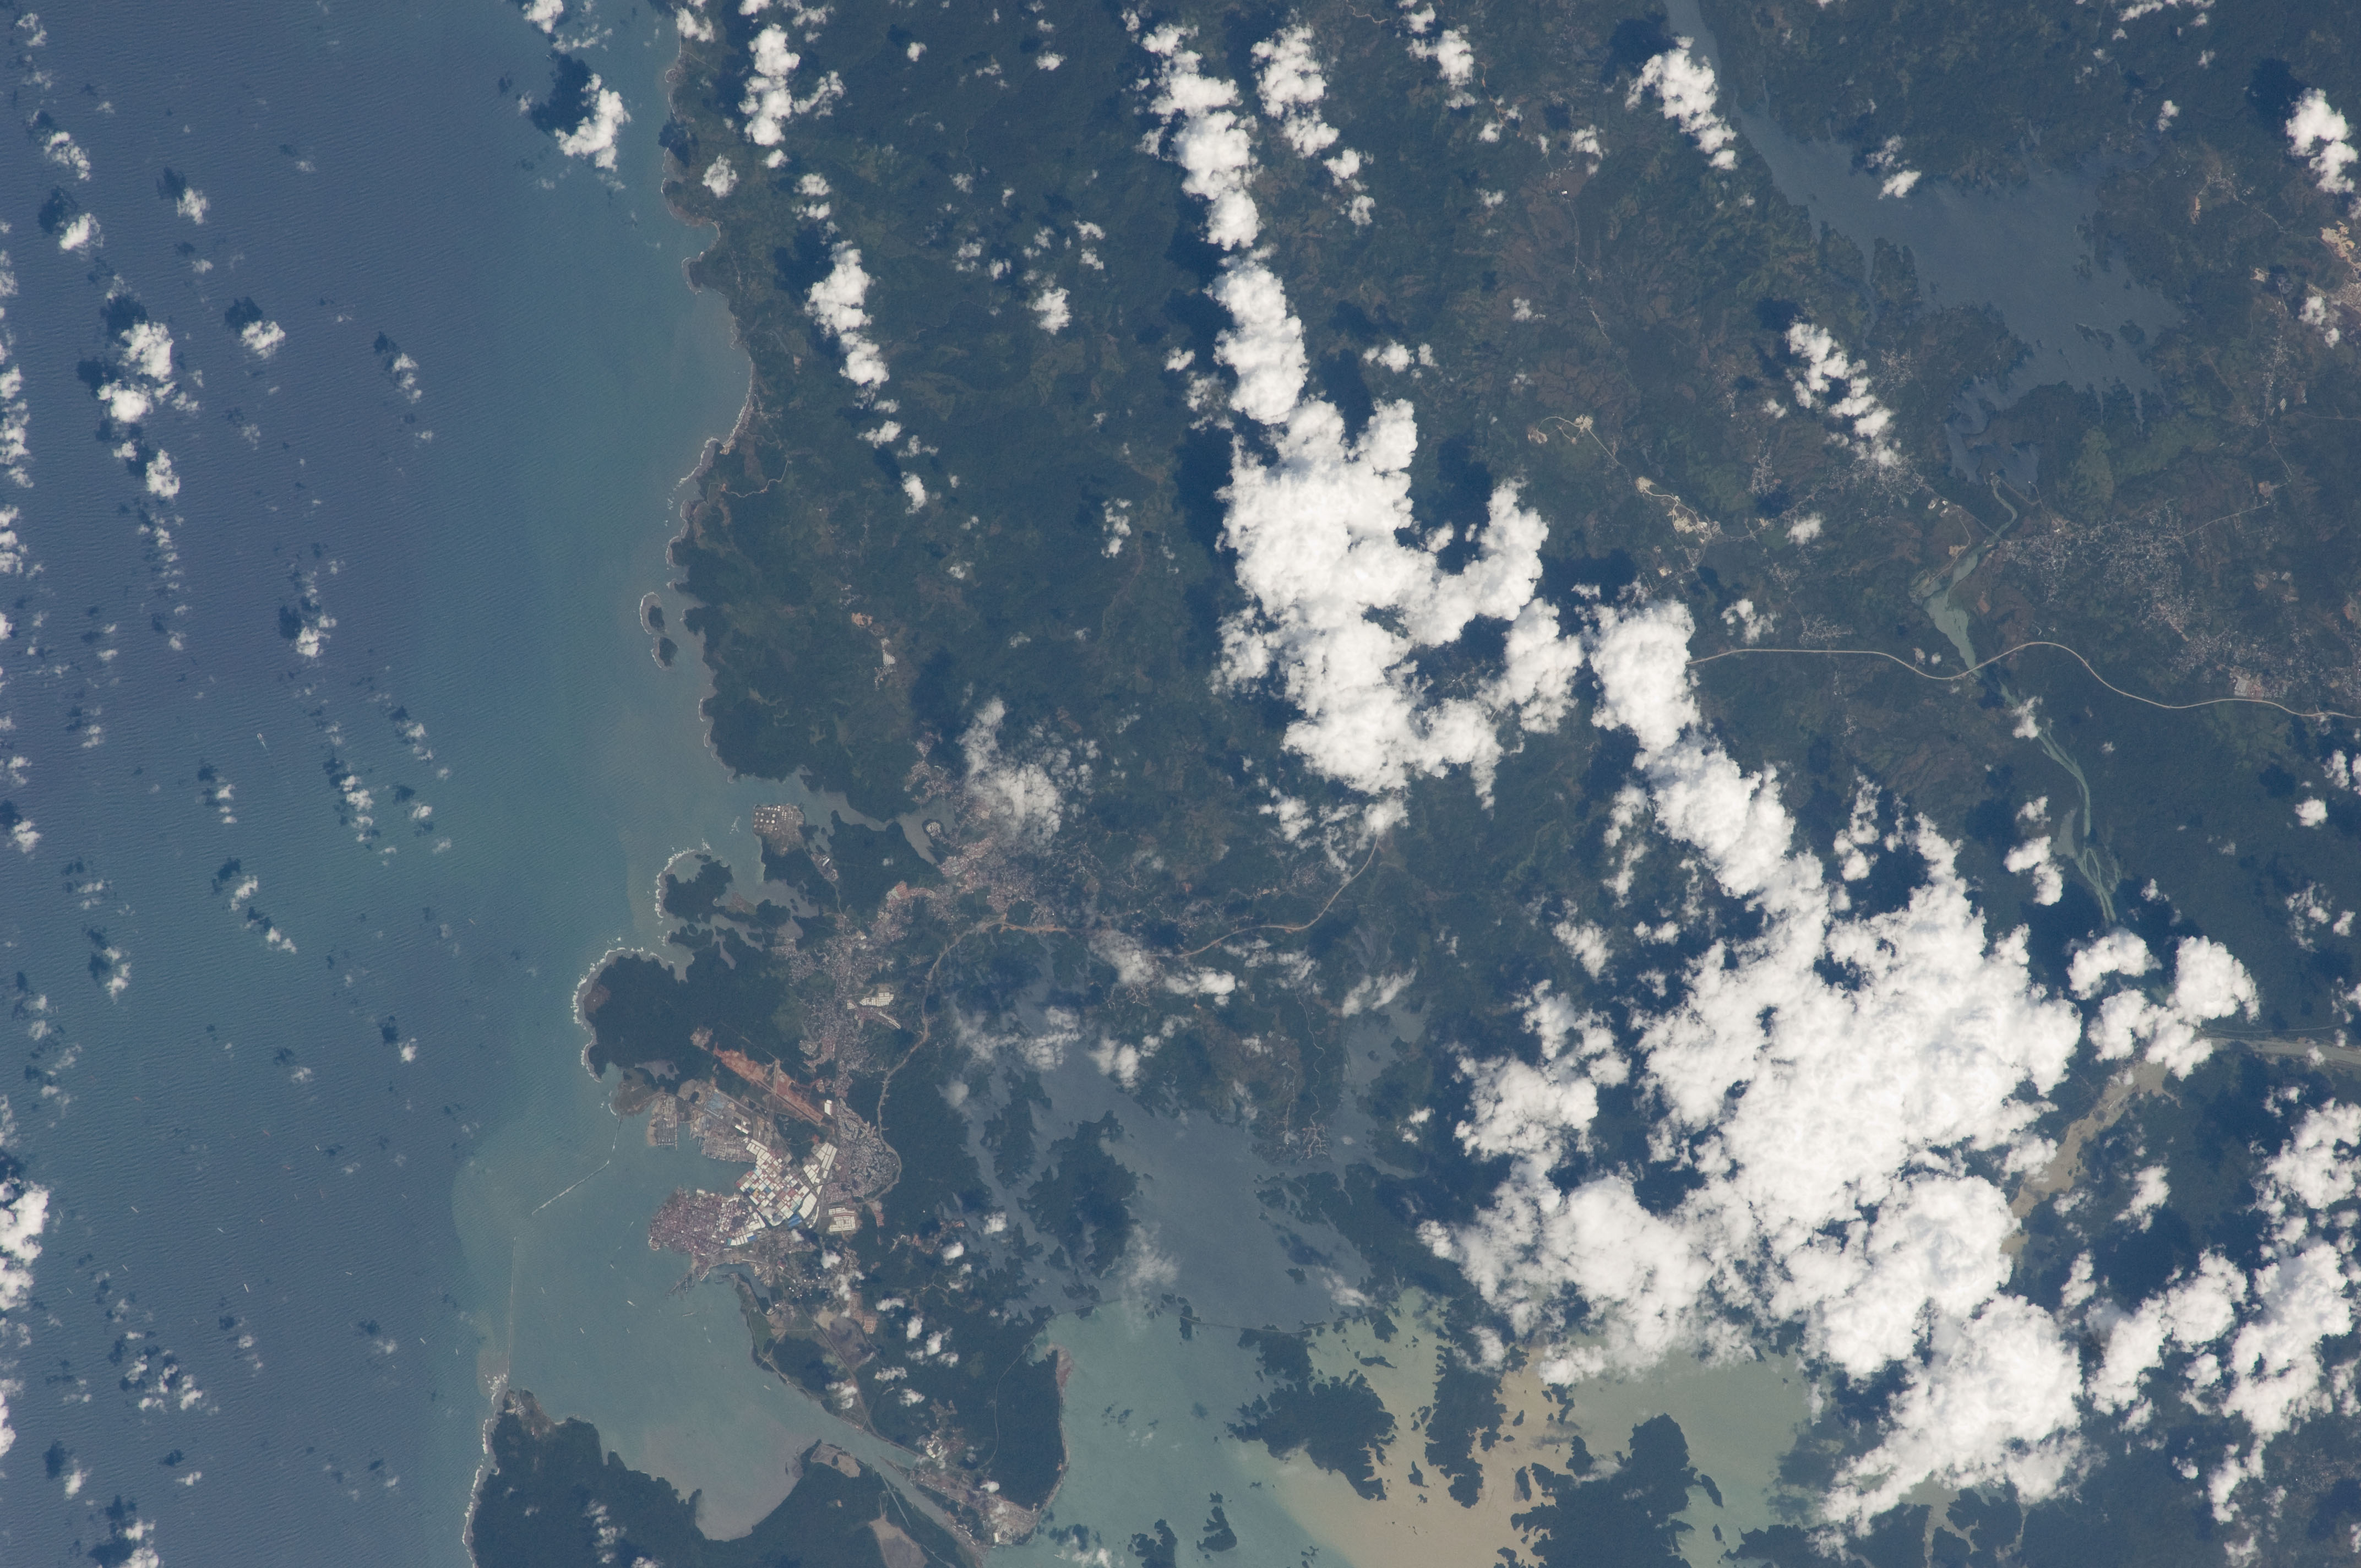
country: PANAMA
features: CARIBBEAN S., PANAMA CAN., GATUN L., SHIP PORTS, SEDIMENT, COLON, LIMON B.
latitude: 9.3
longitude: -79.8
